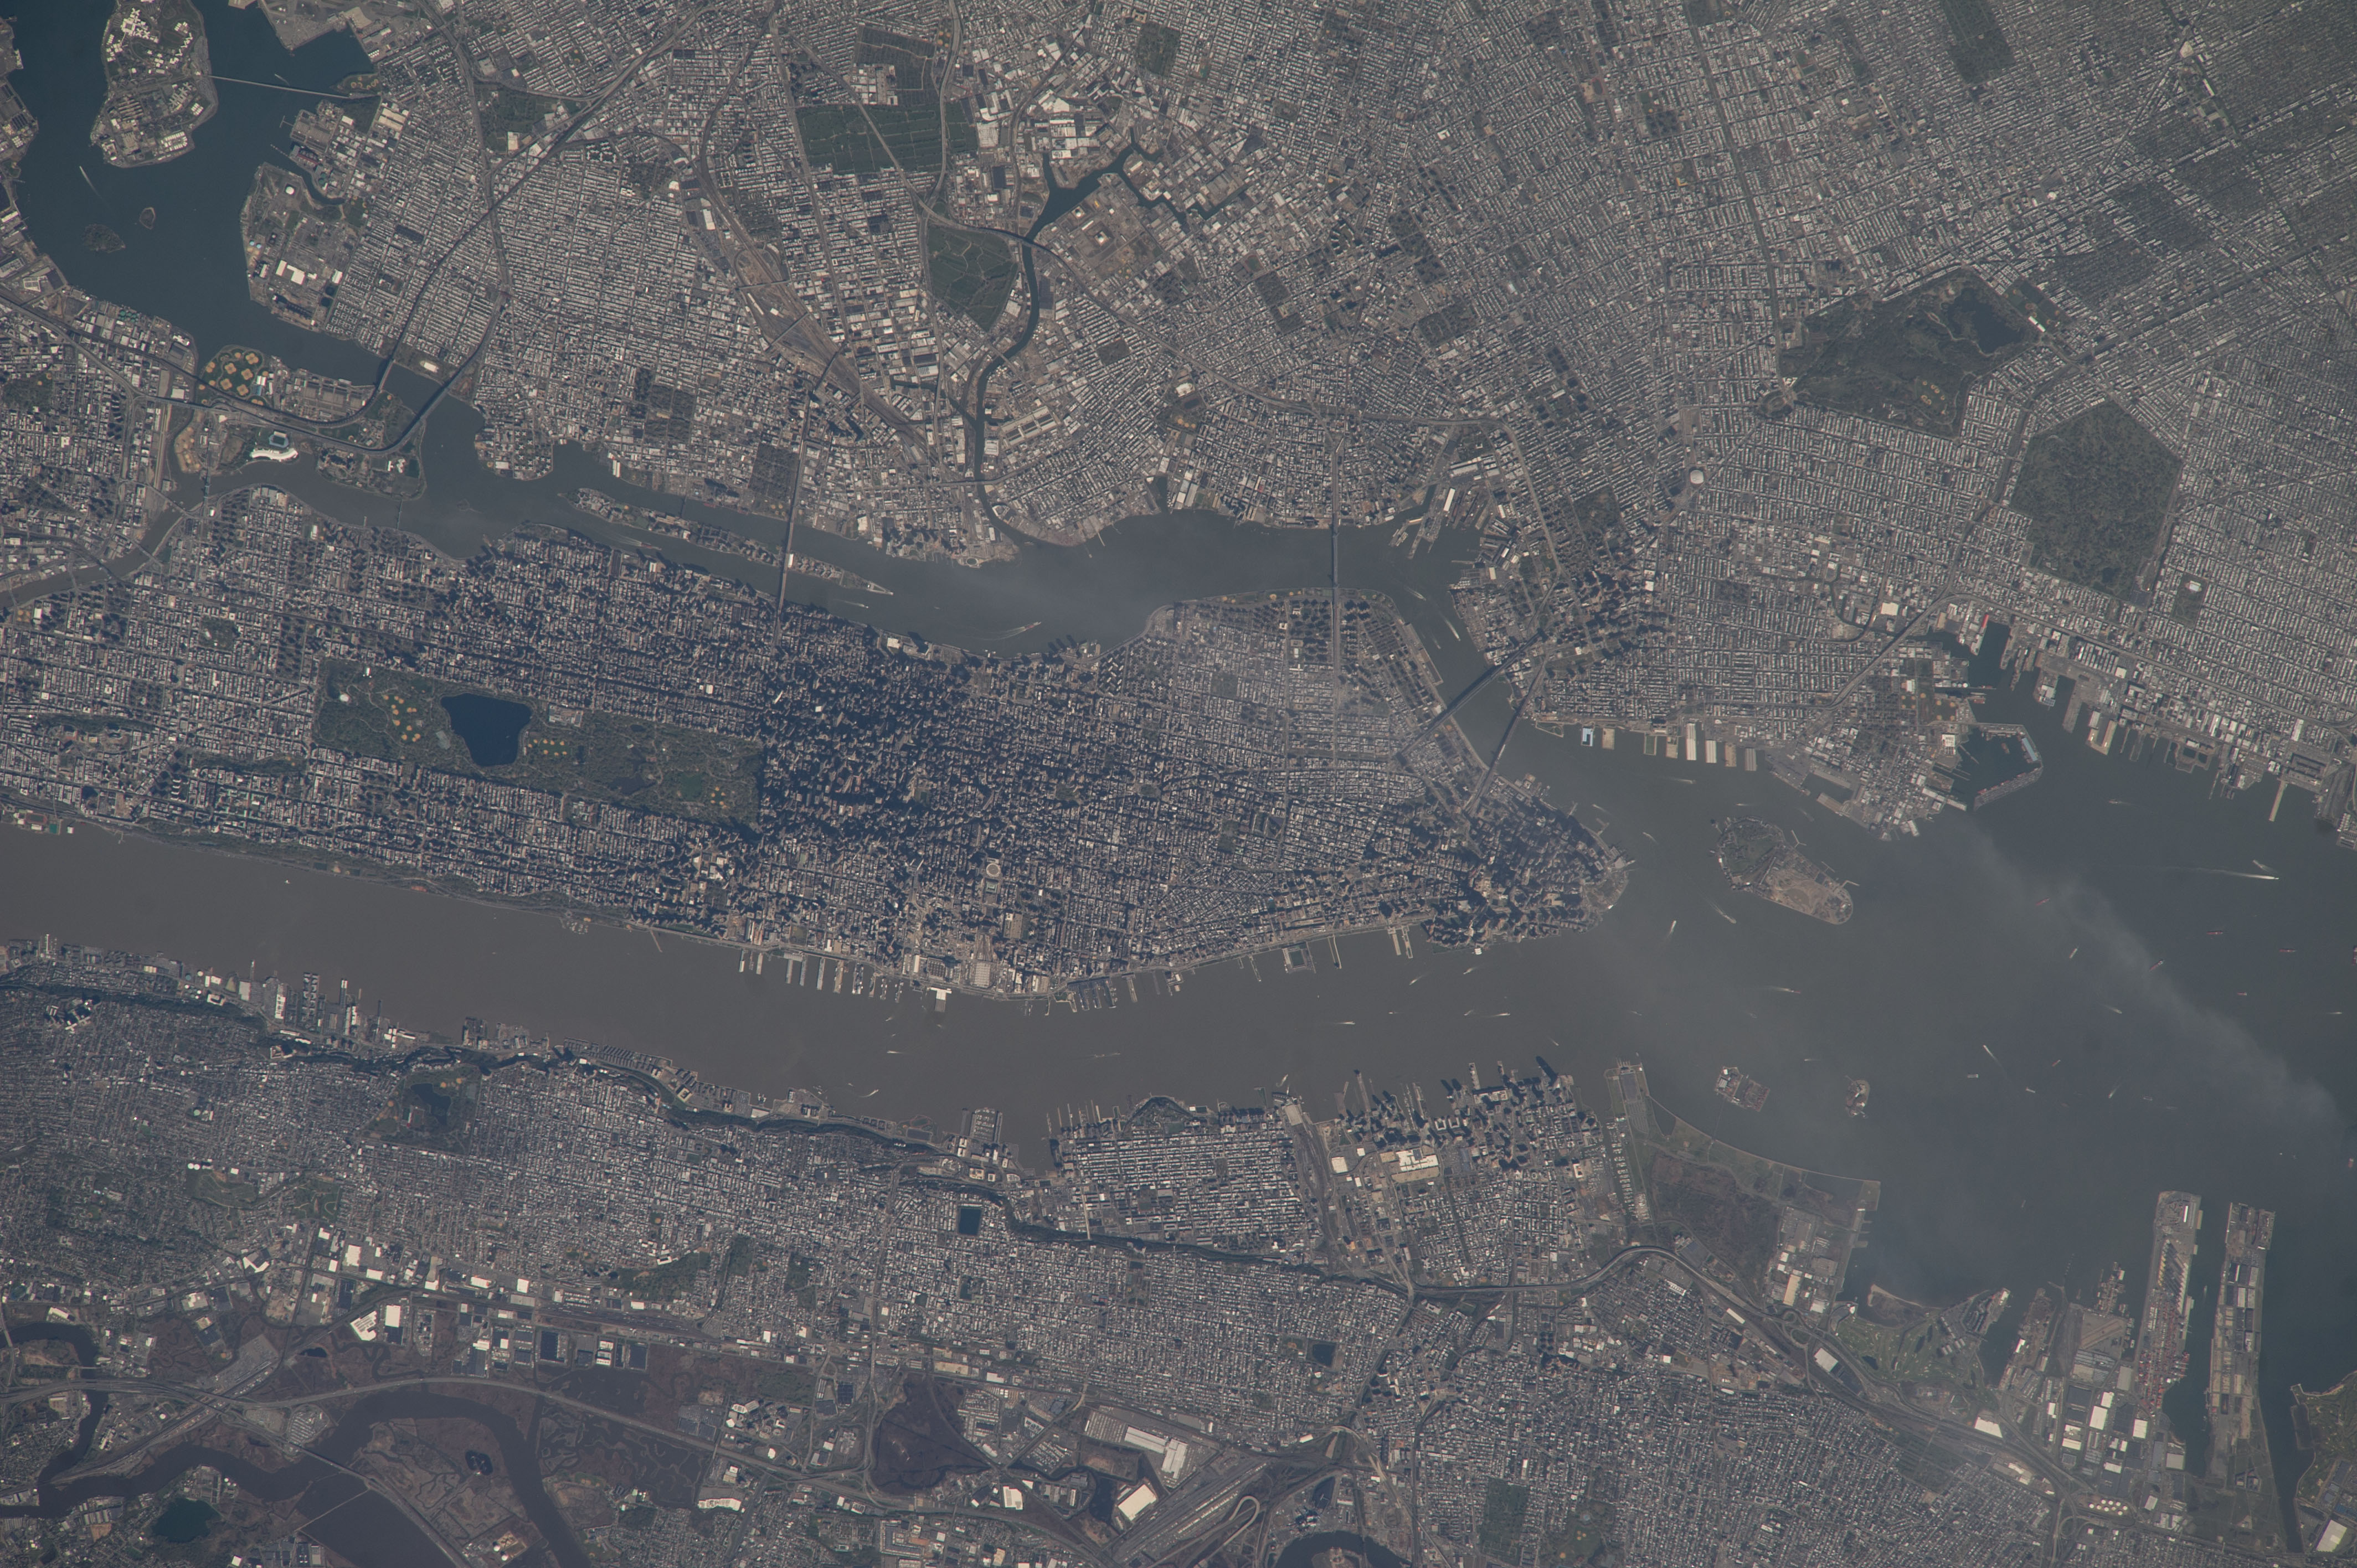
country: USA-NEW YORK
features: NEW YORK CITY
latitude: 40.7
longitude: -74.0
